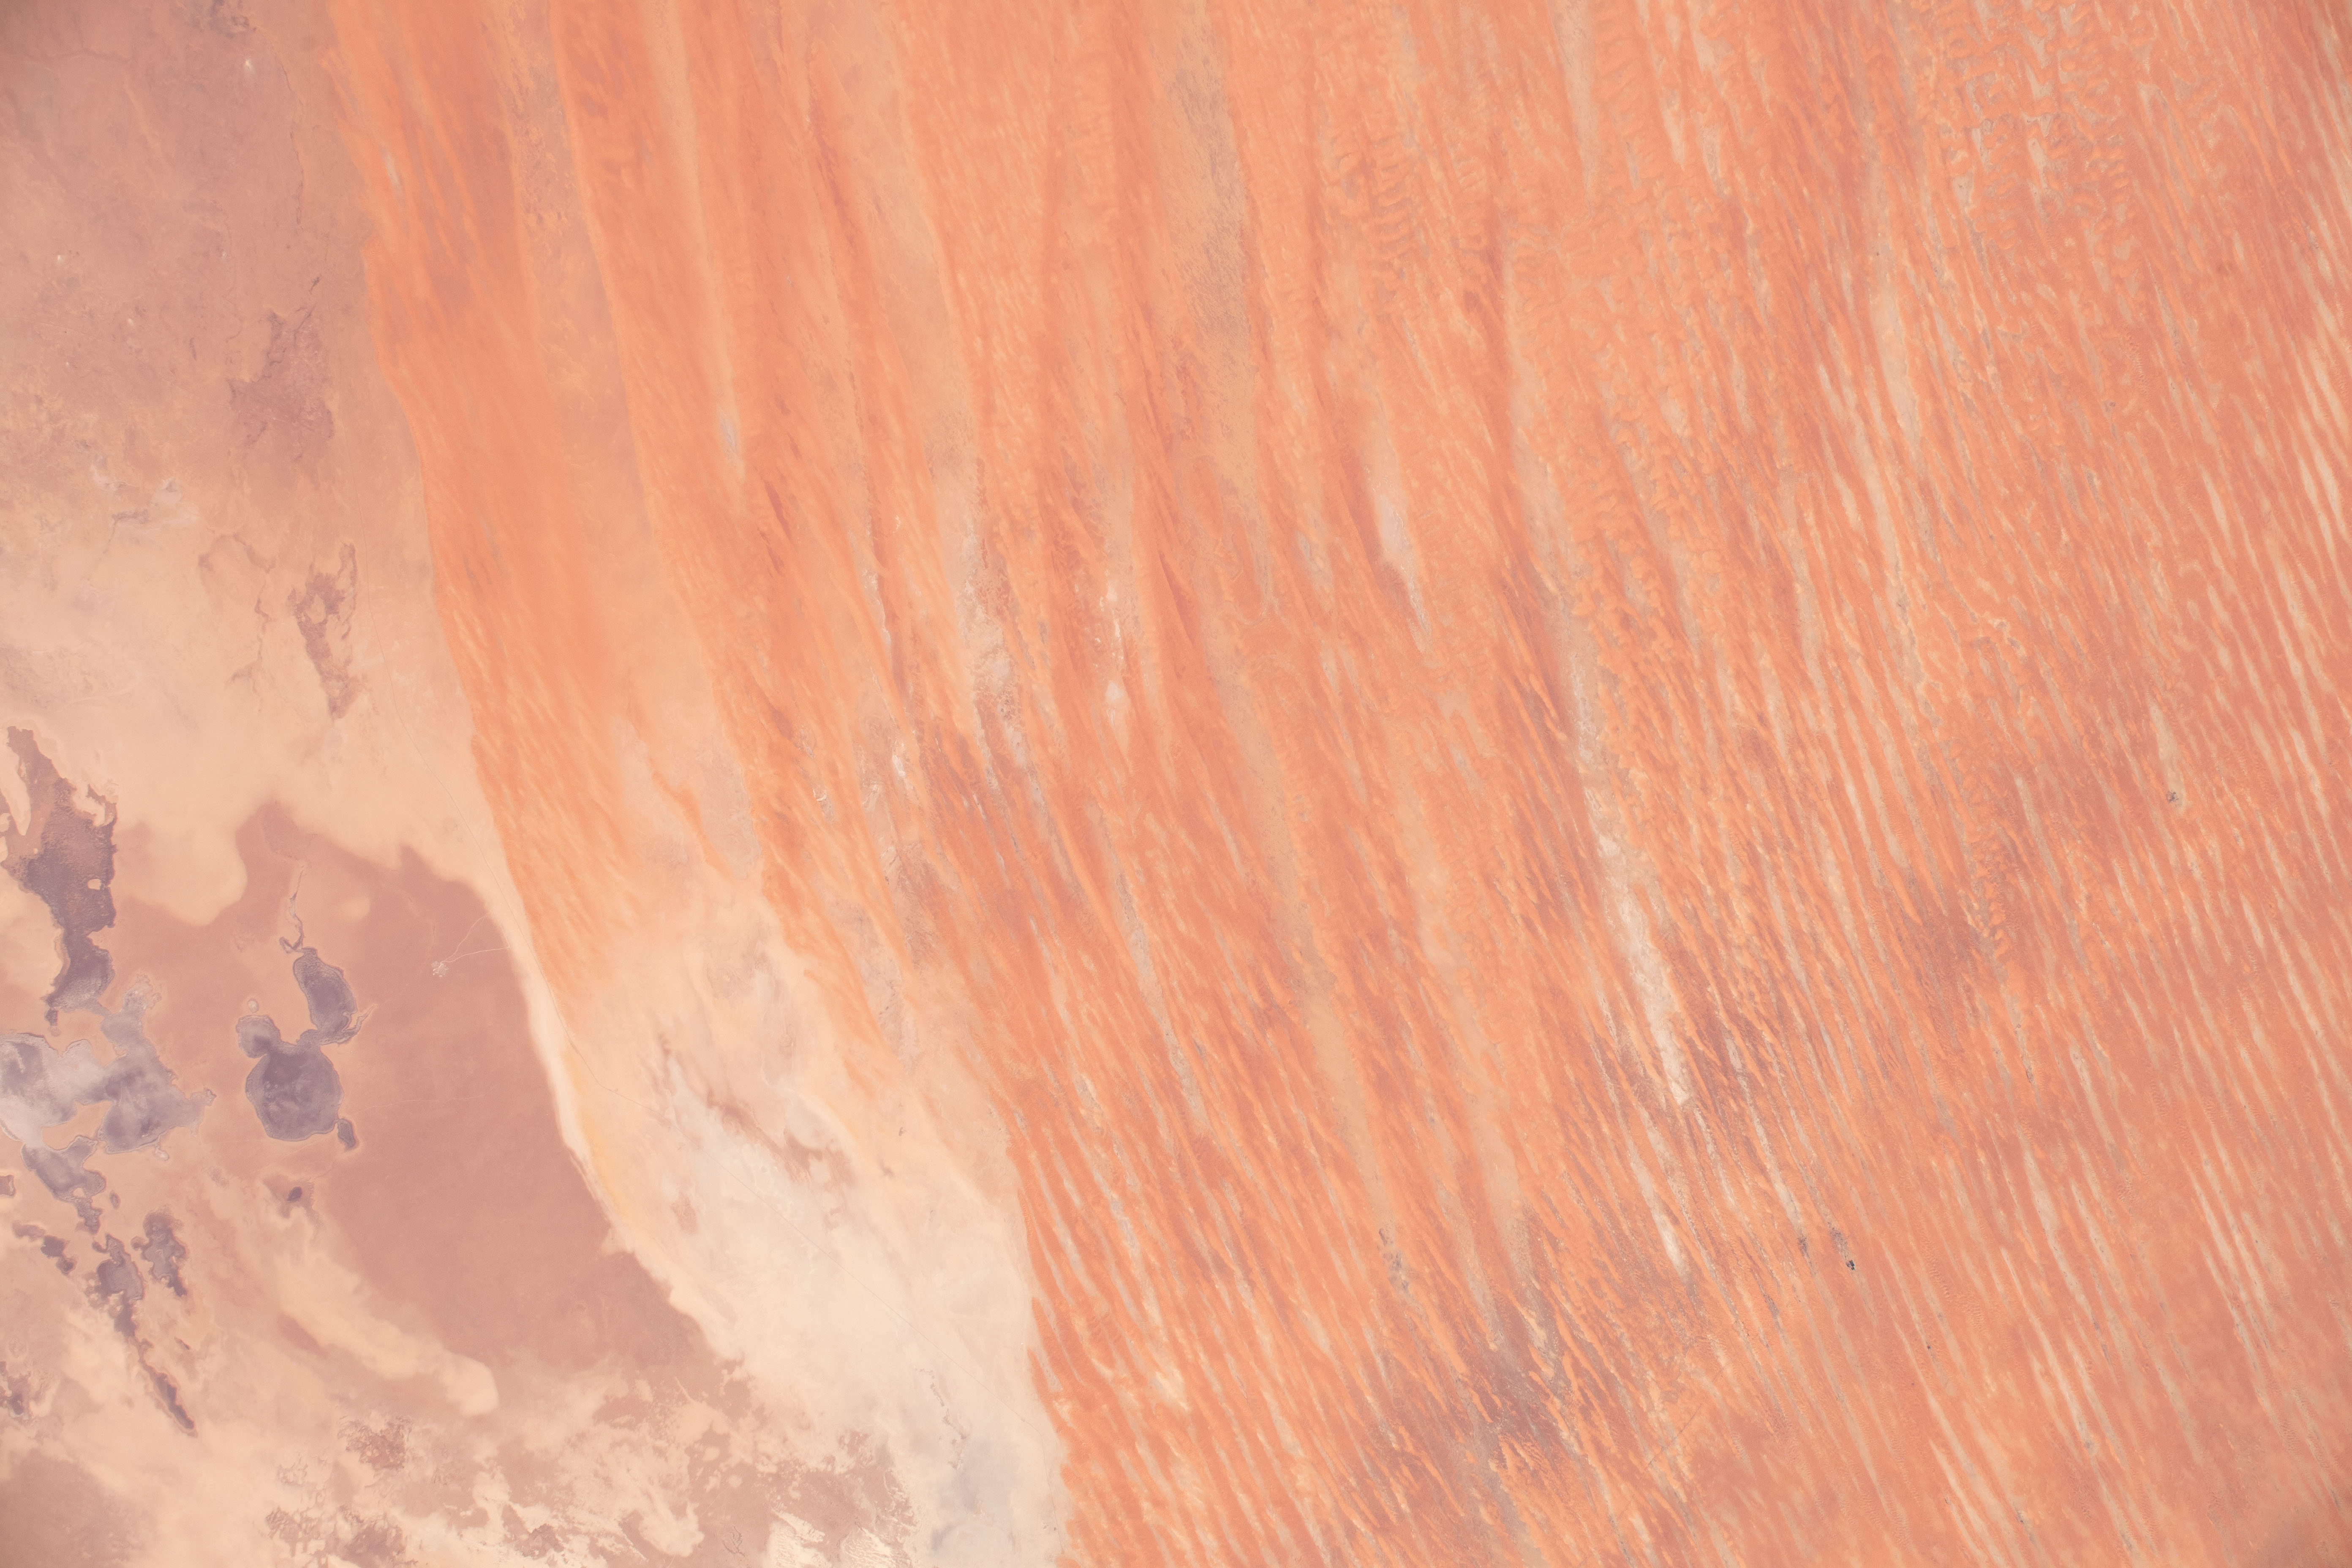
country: MAURITANIA
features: TRARZA DESERT
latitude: 18.3
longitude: -15.5
